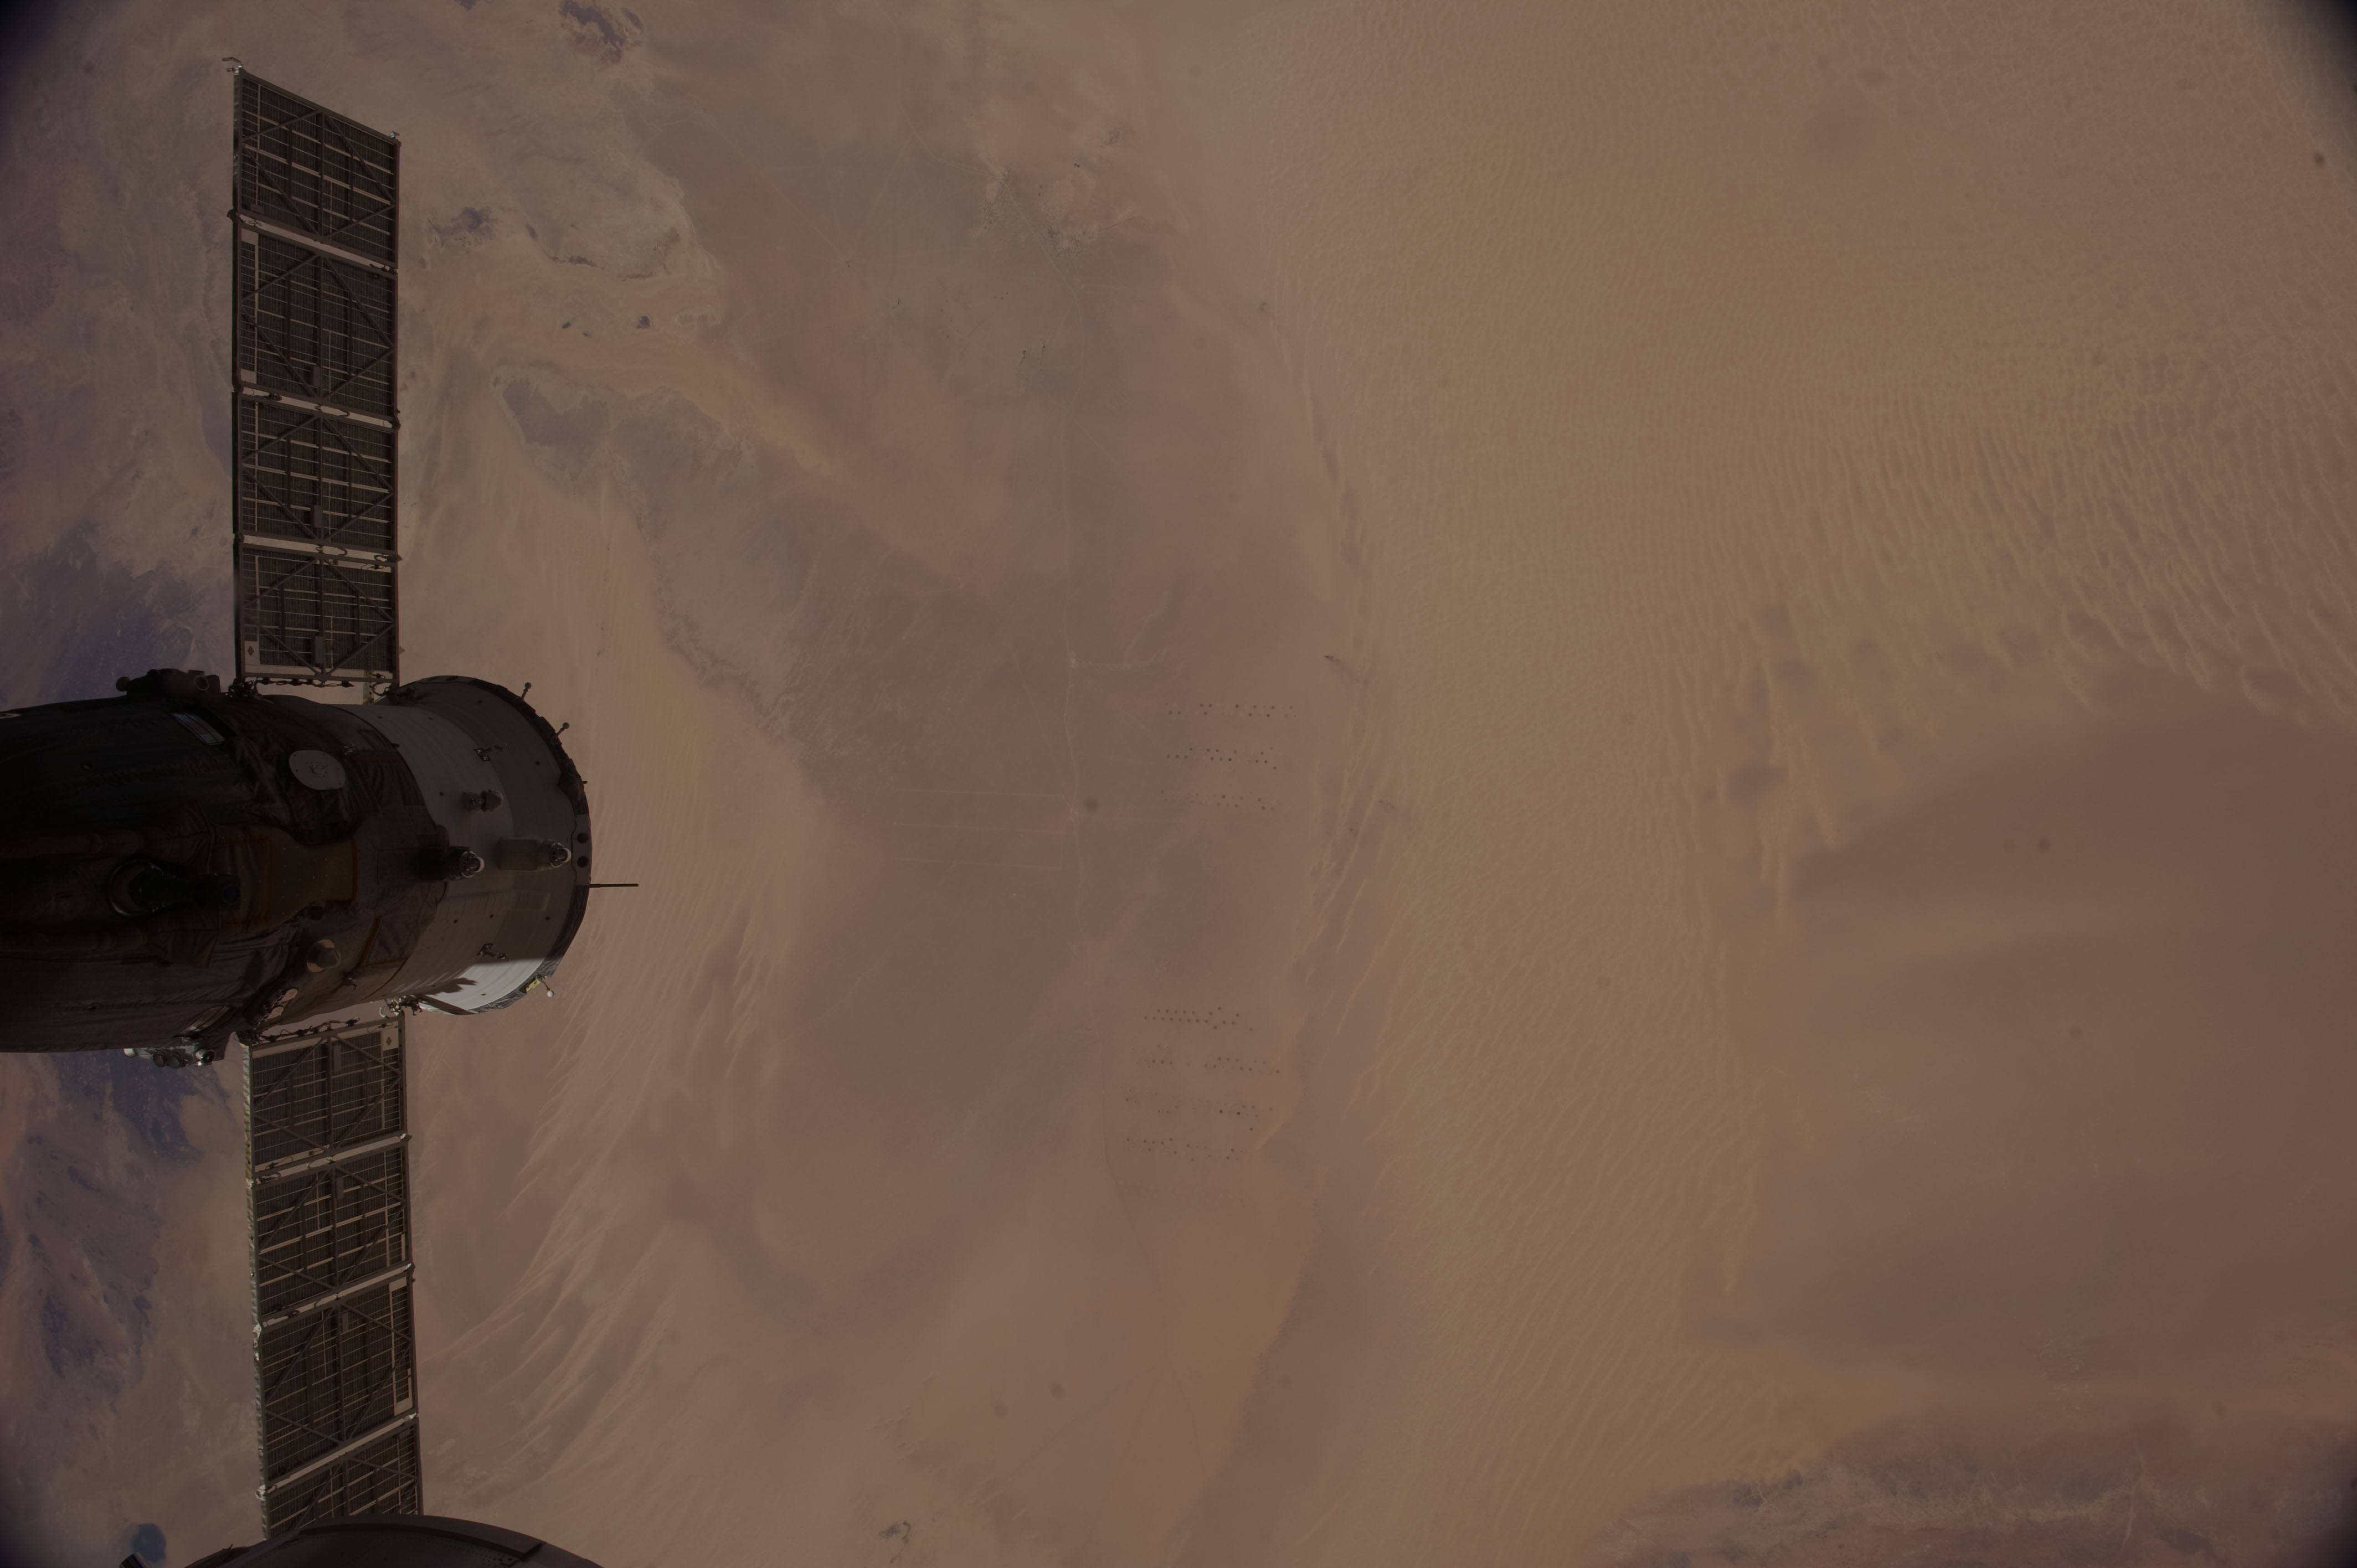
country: LIBYA
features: ISS, SAHARA DESERT, AGR.
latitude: 28.0
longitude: 21.5
